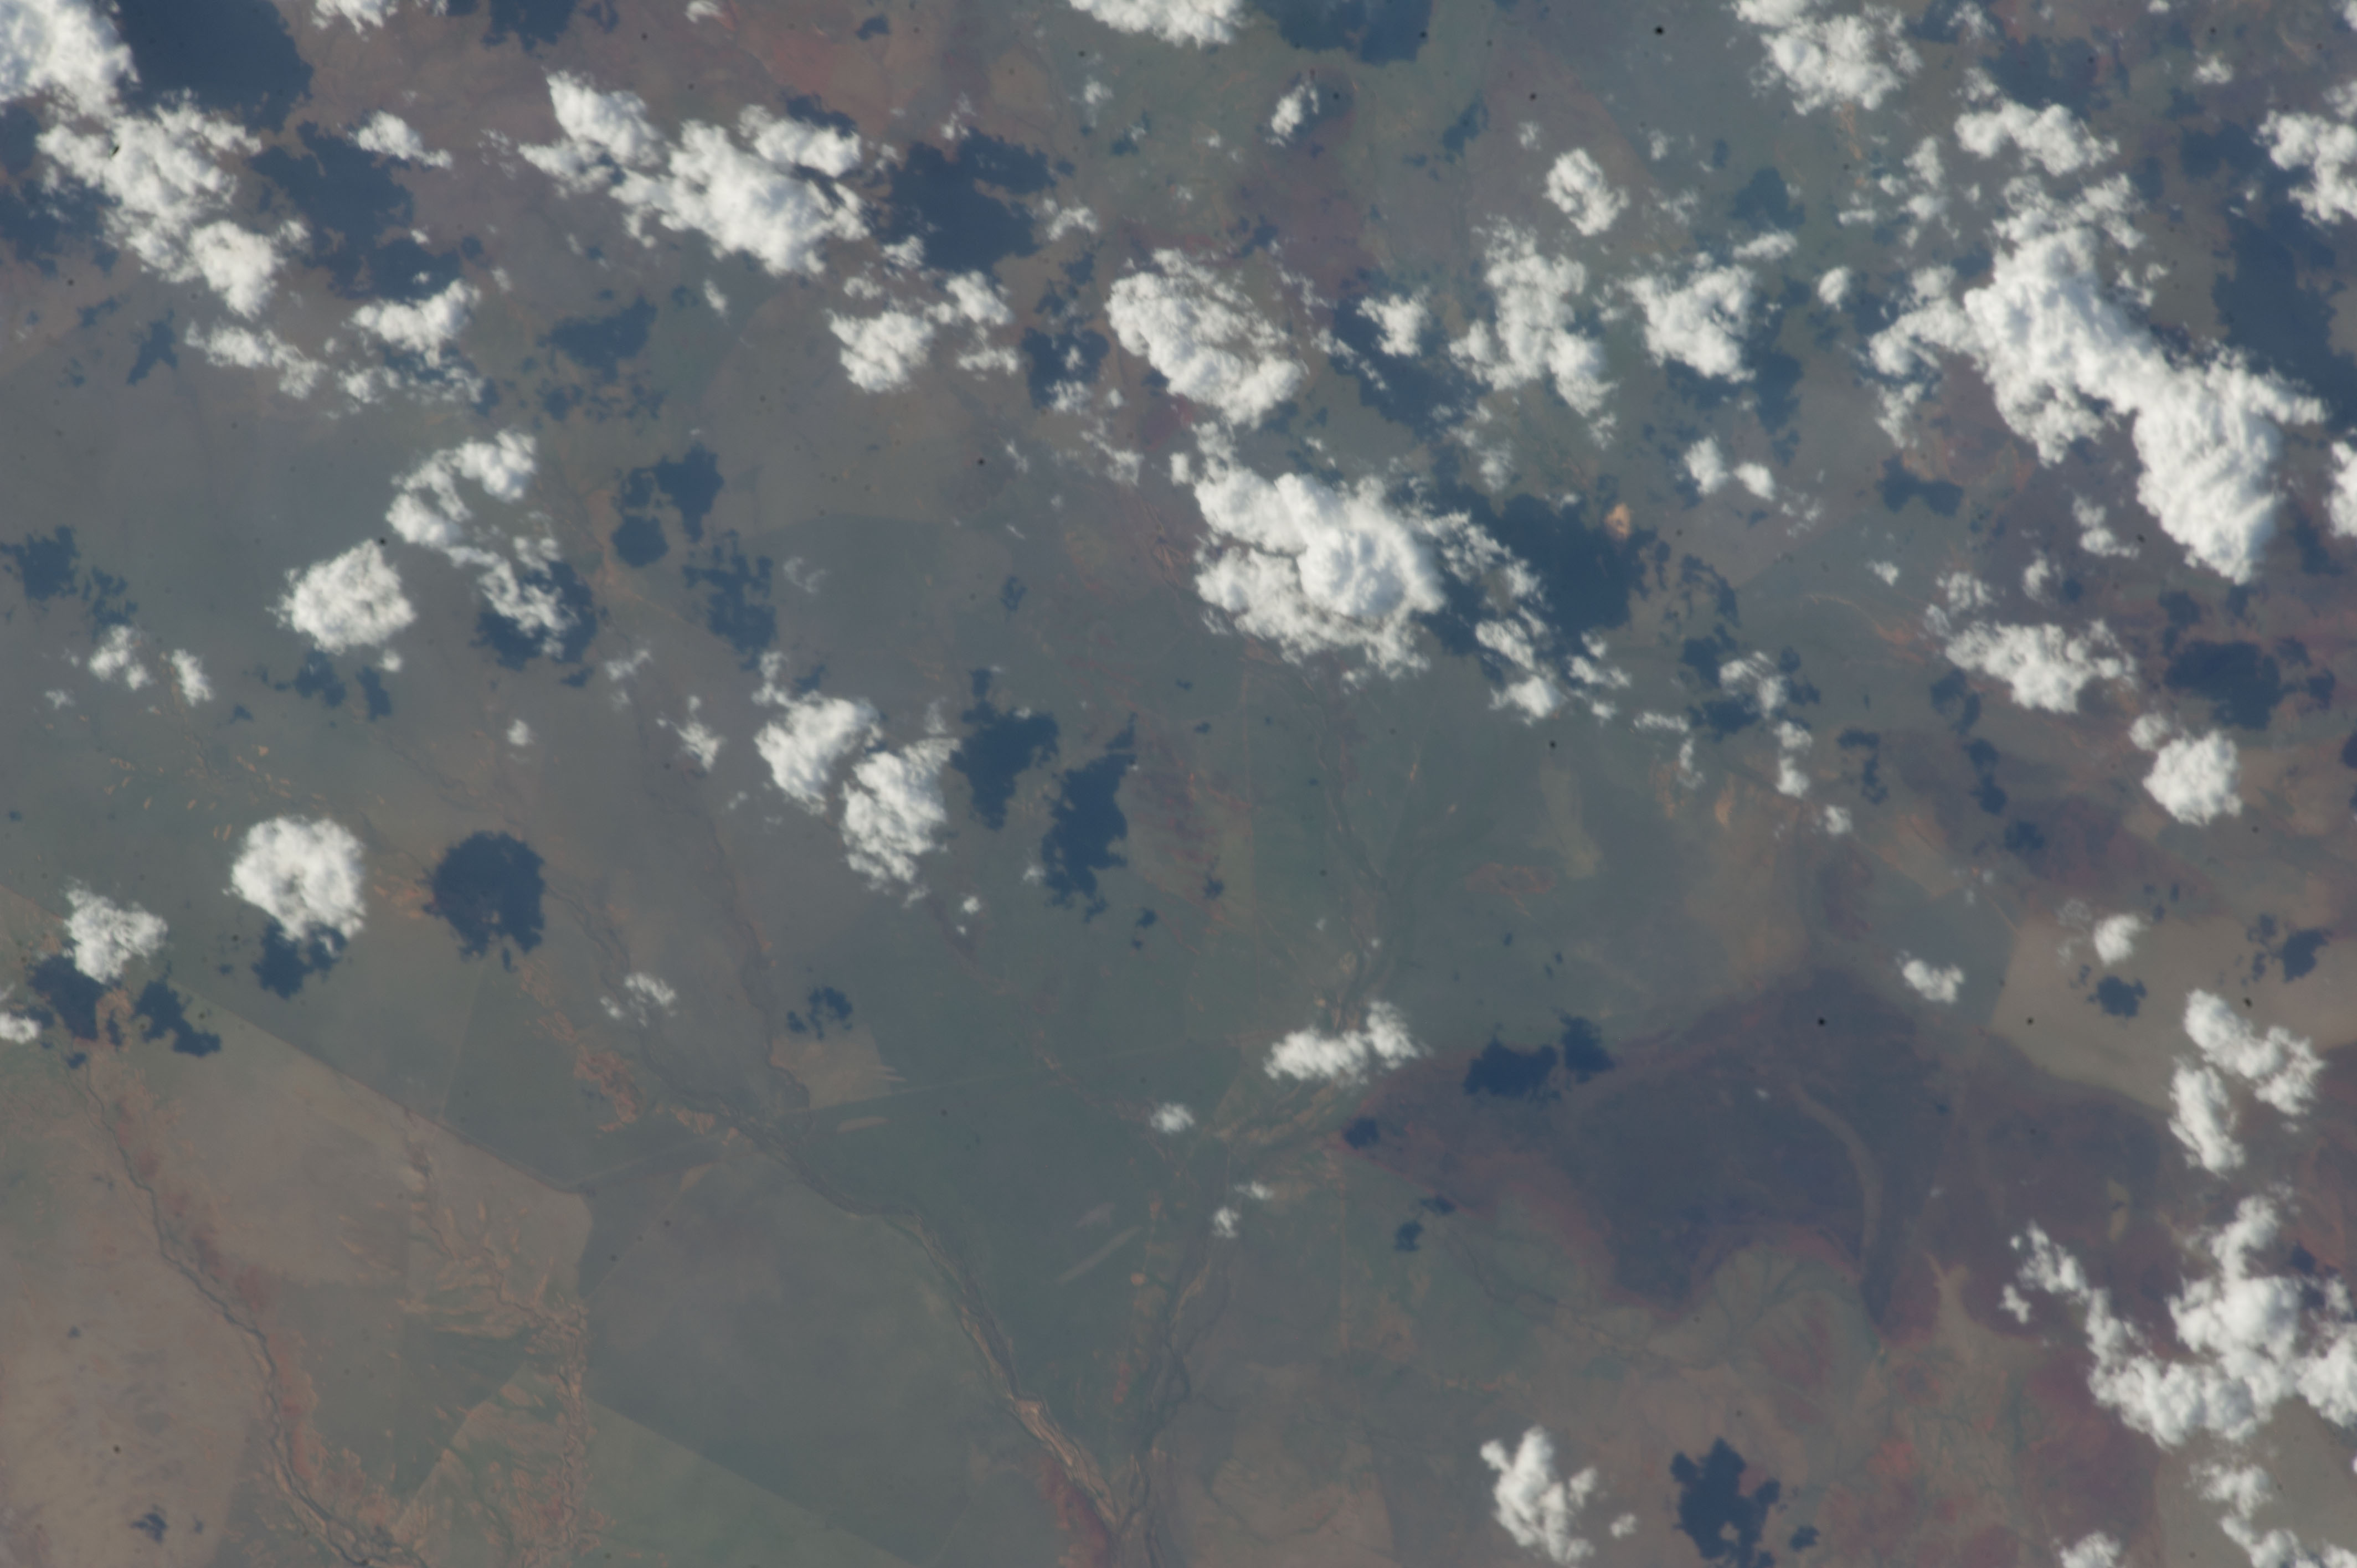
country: AUSTRALIA-WA
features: ANTRIM PLATEAU, STURT CREEK DRAINAGE, BURN SCARS
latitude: -18.5
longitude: 128.5
